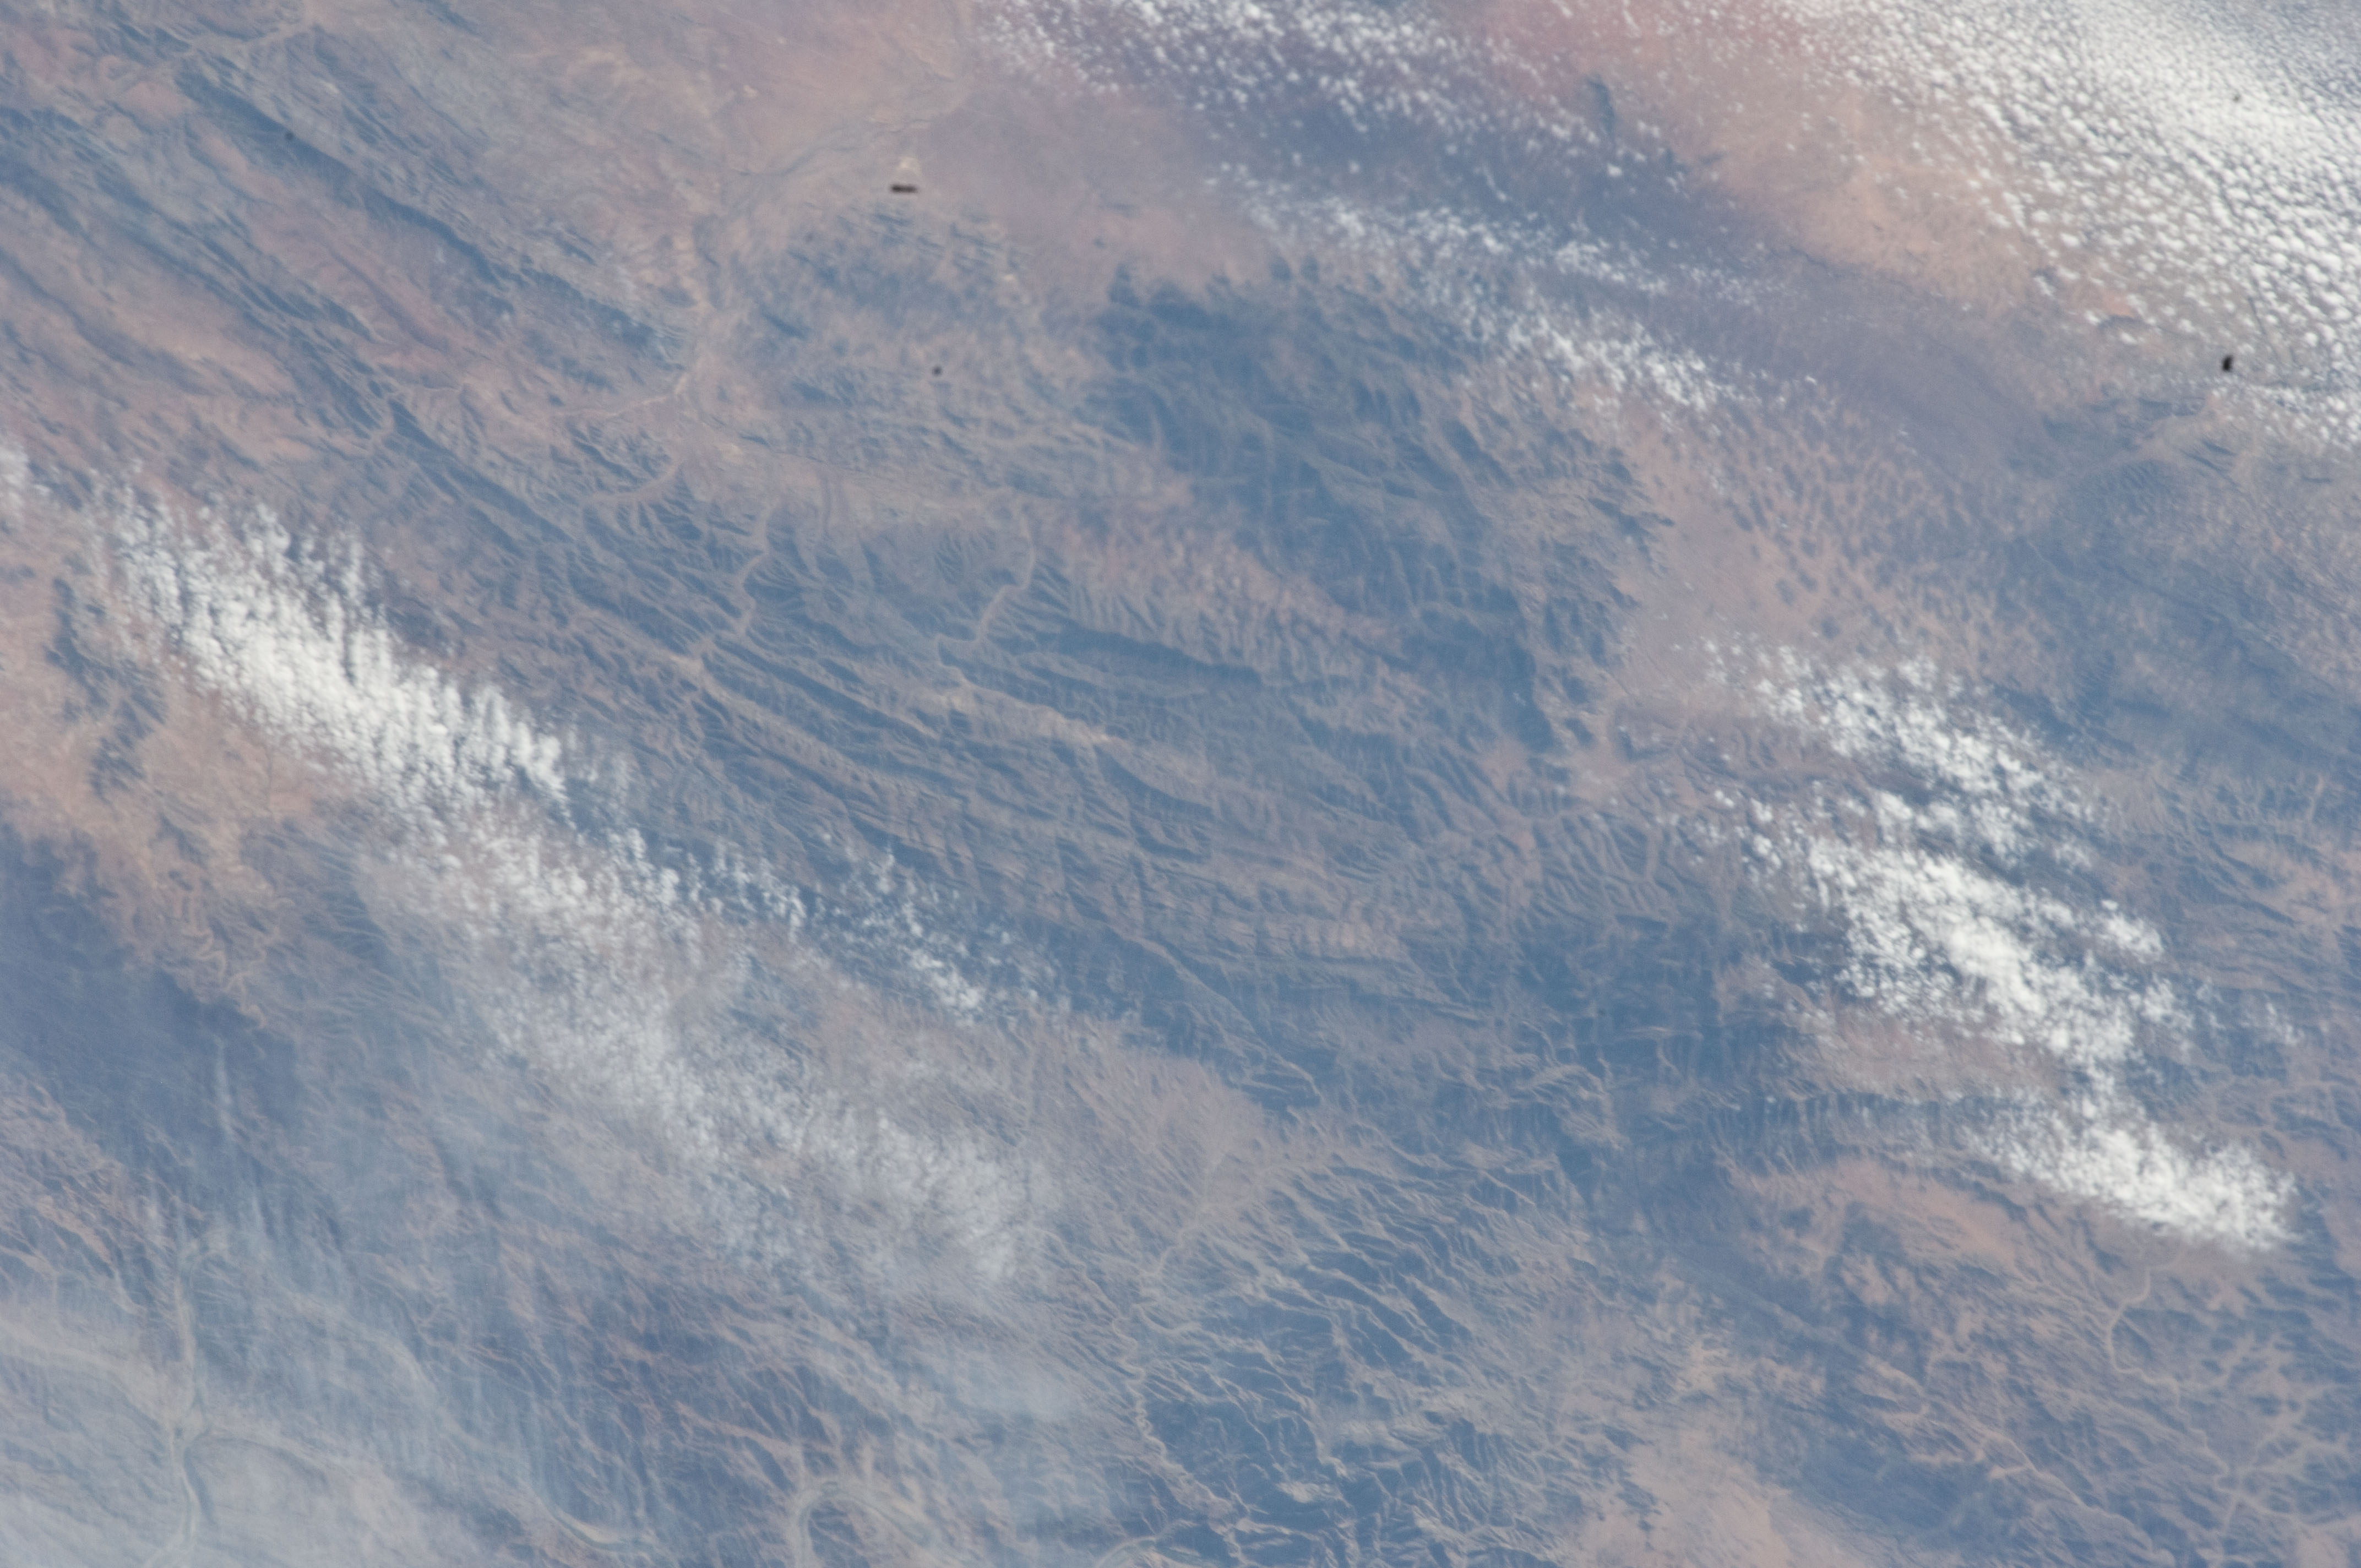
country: REPUBLIC SOUTH AFRICA
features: LINEAR RIDGES, HAZE
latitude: -28.5
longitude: 17.1
